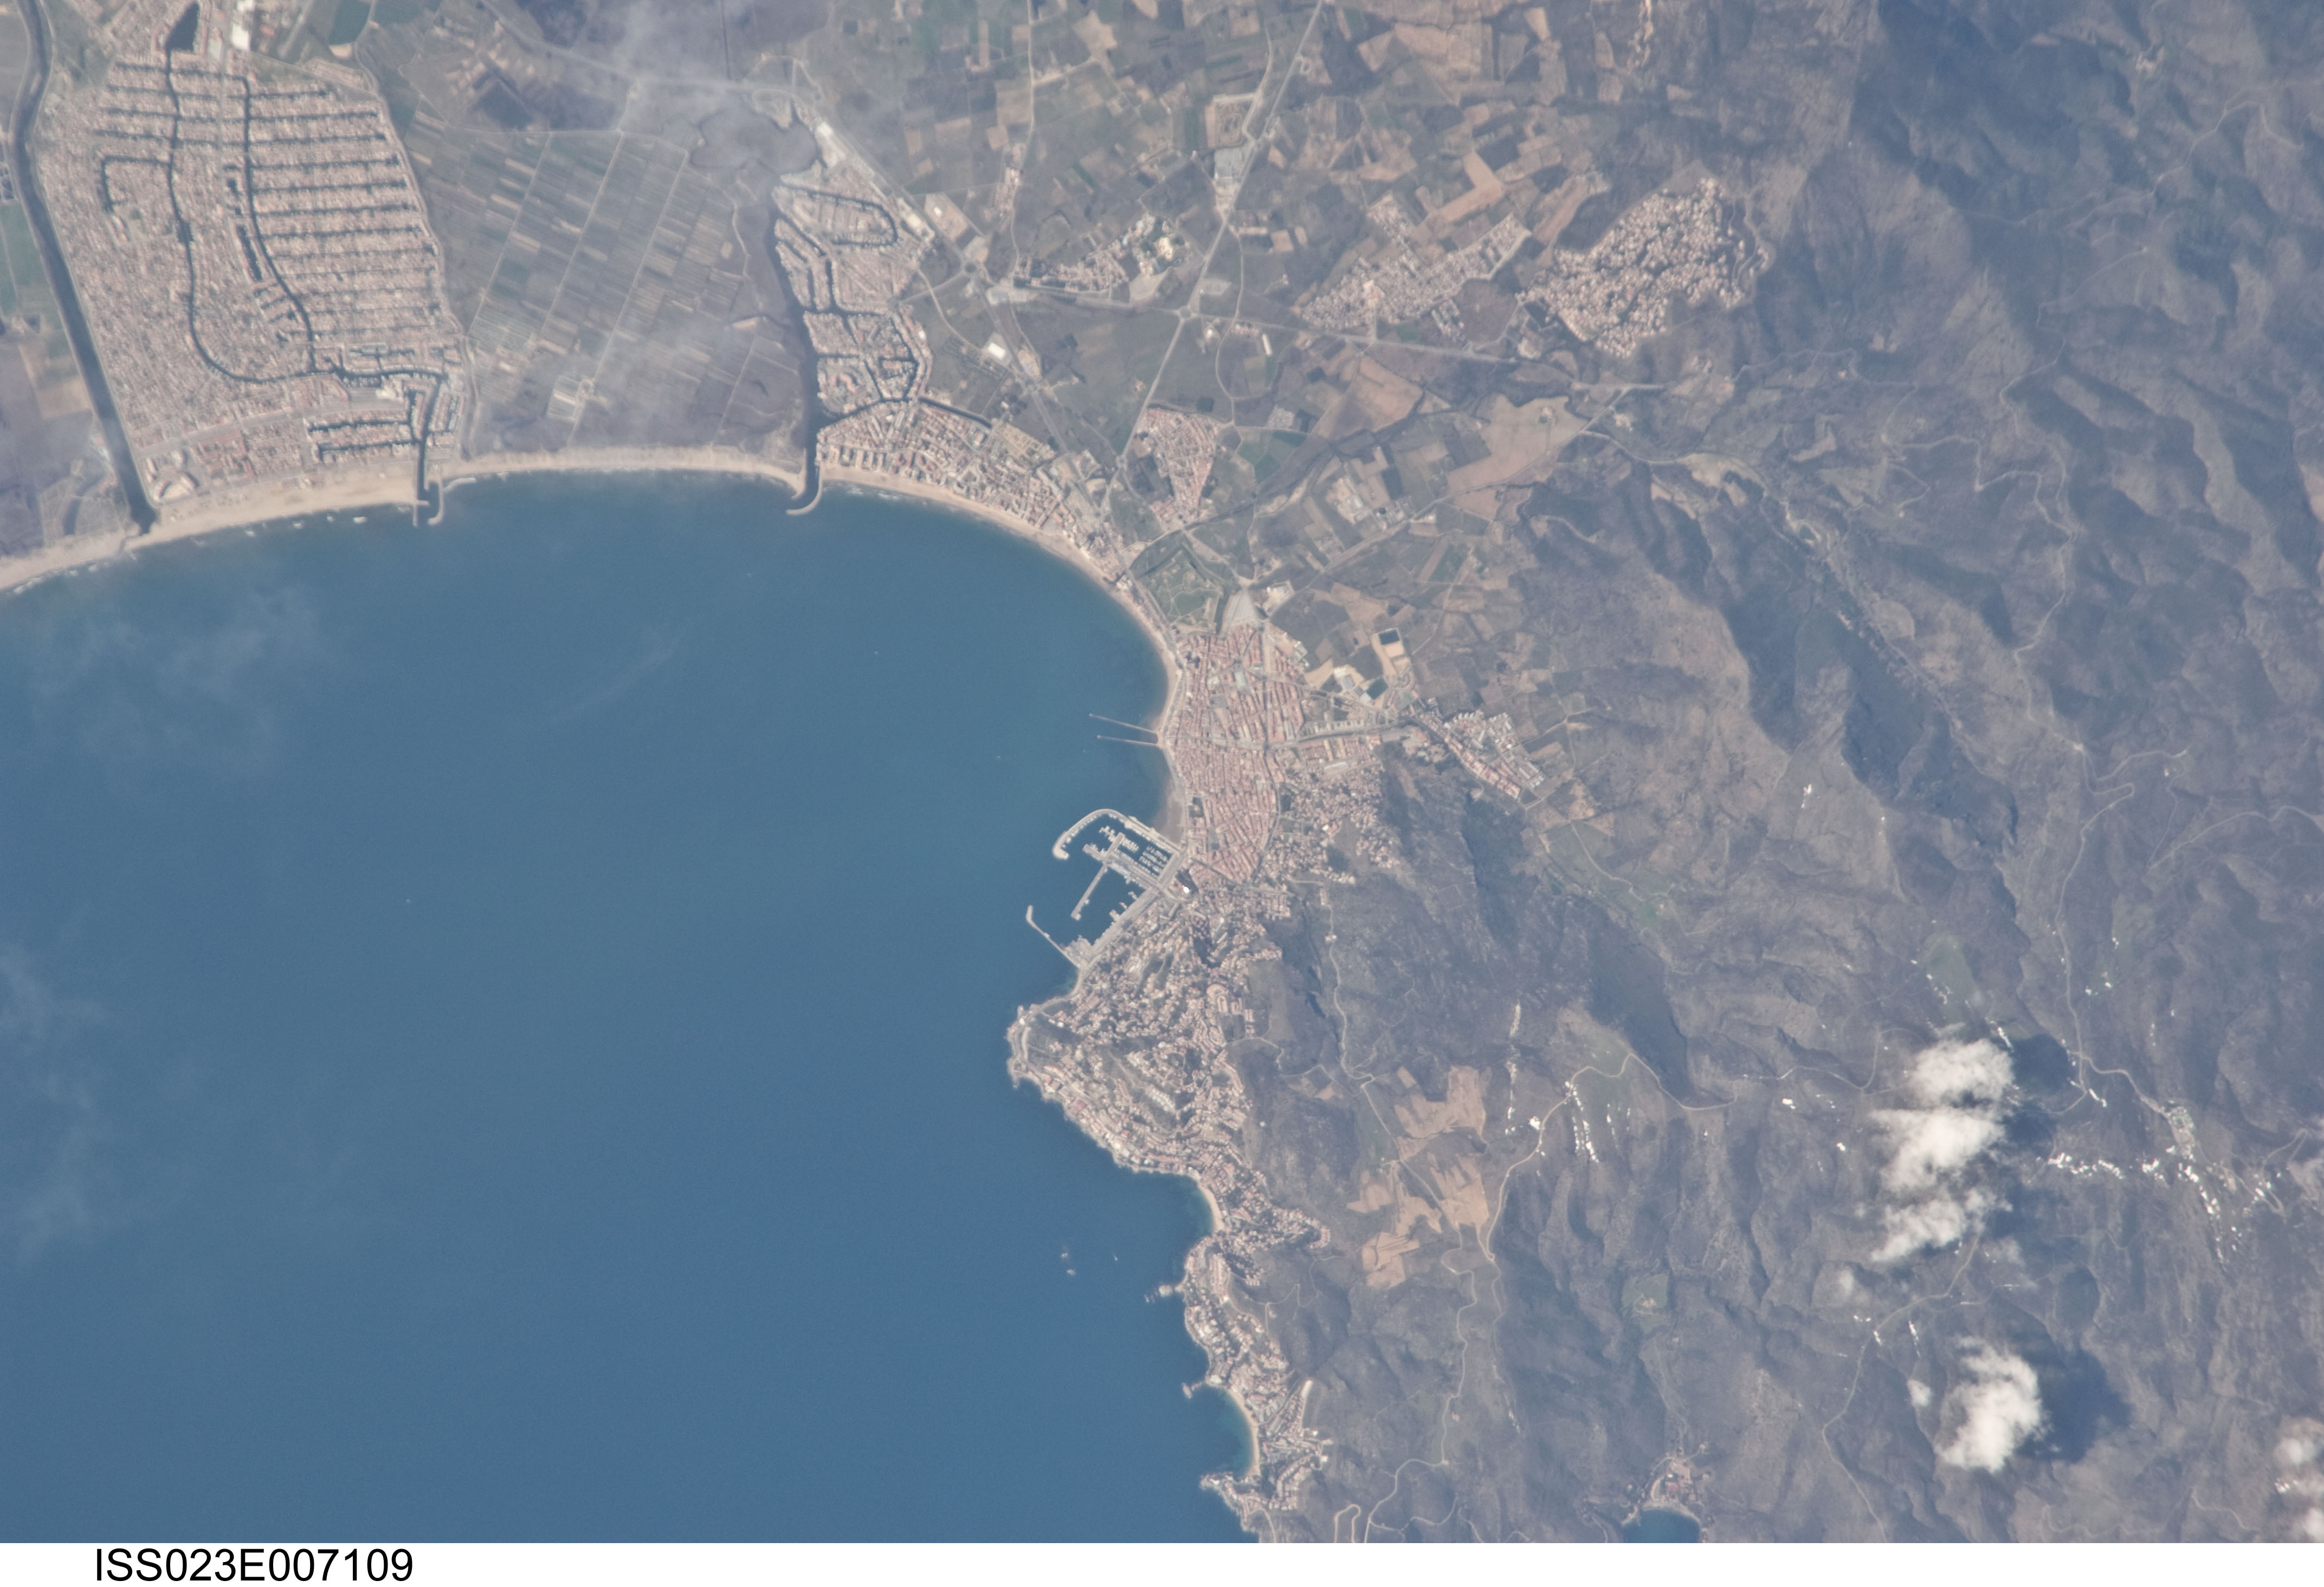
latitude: 42.3
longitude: 3.2
